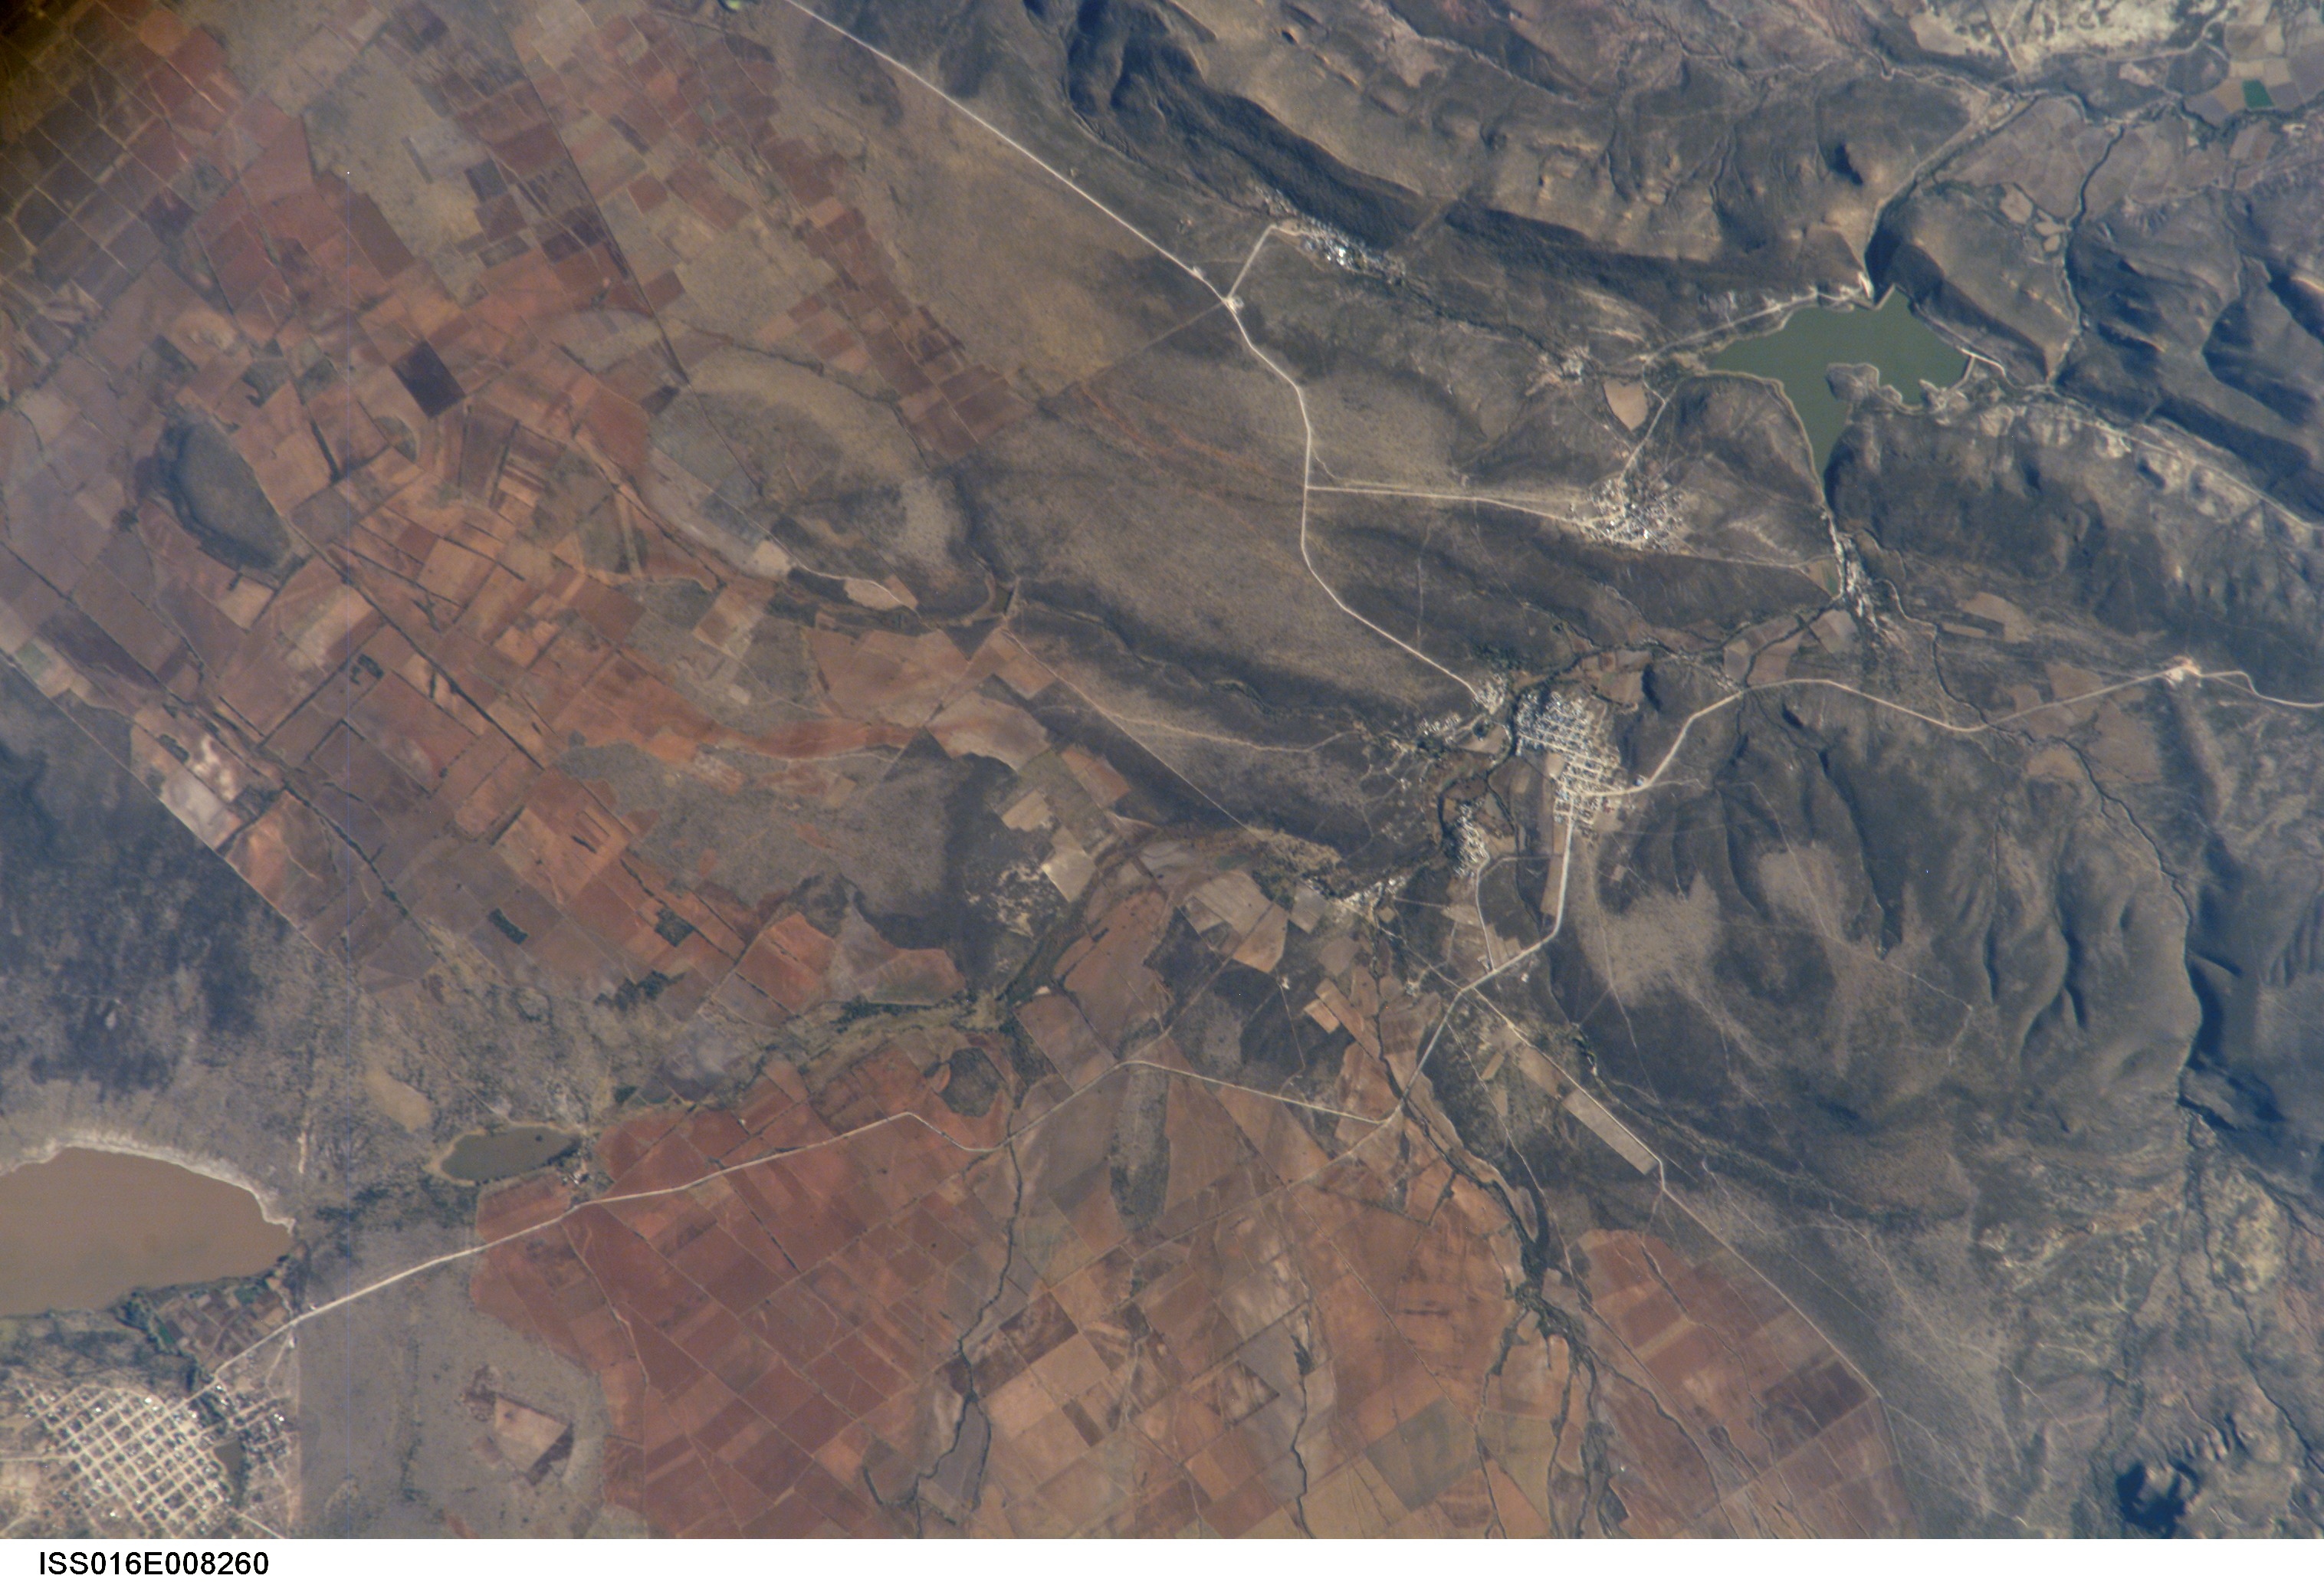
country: MEXICO
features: SE. OF JUAN ALDAMO, AGR. MTS.
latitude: 24.2
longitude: -103.2
